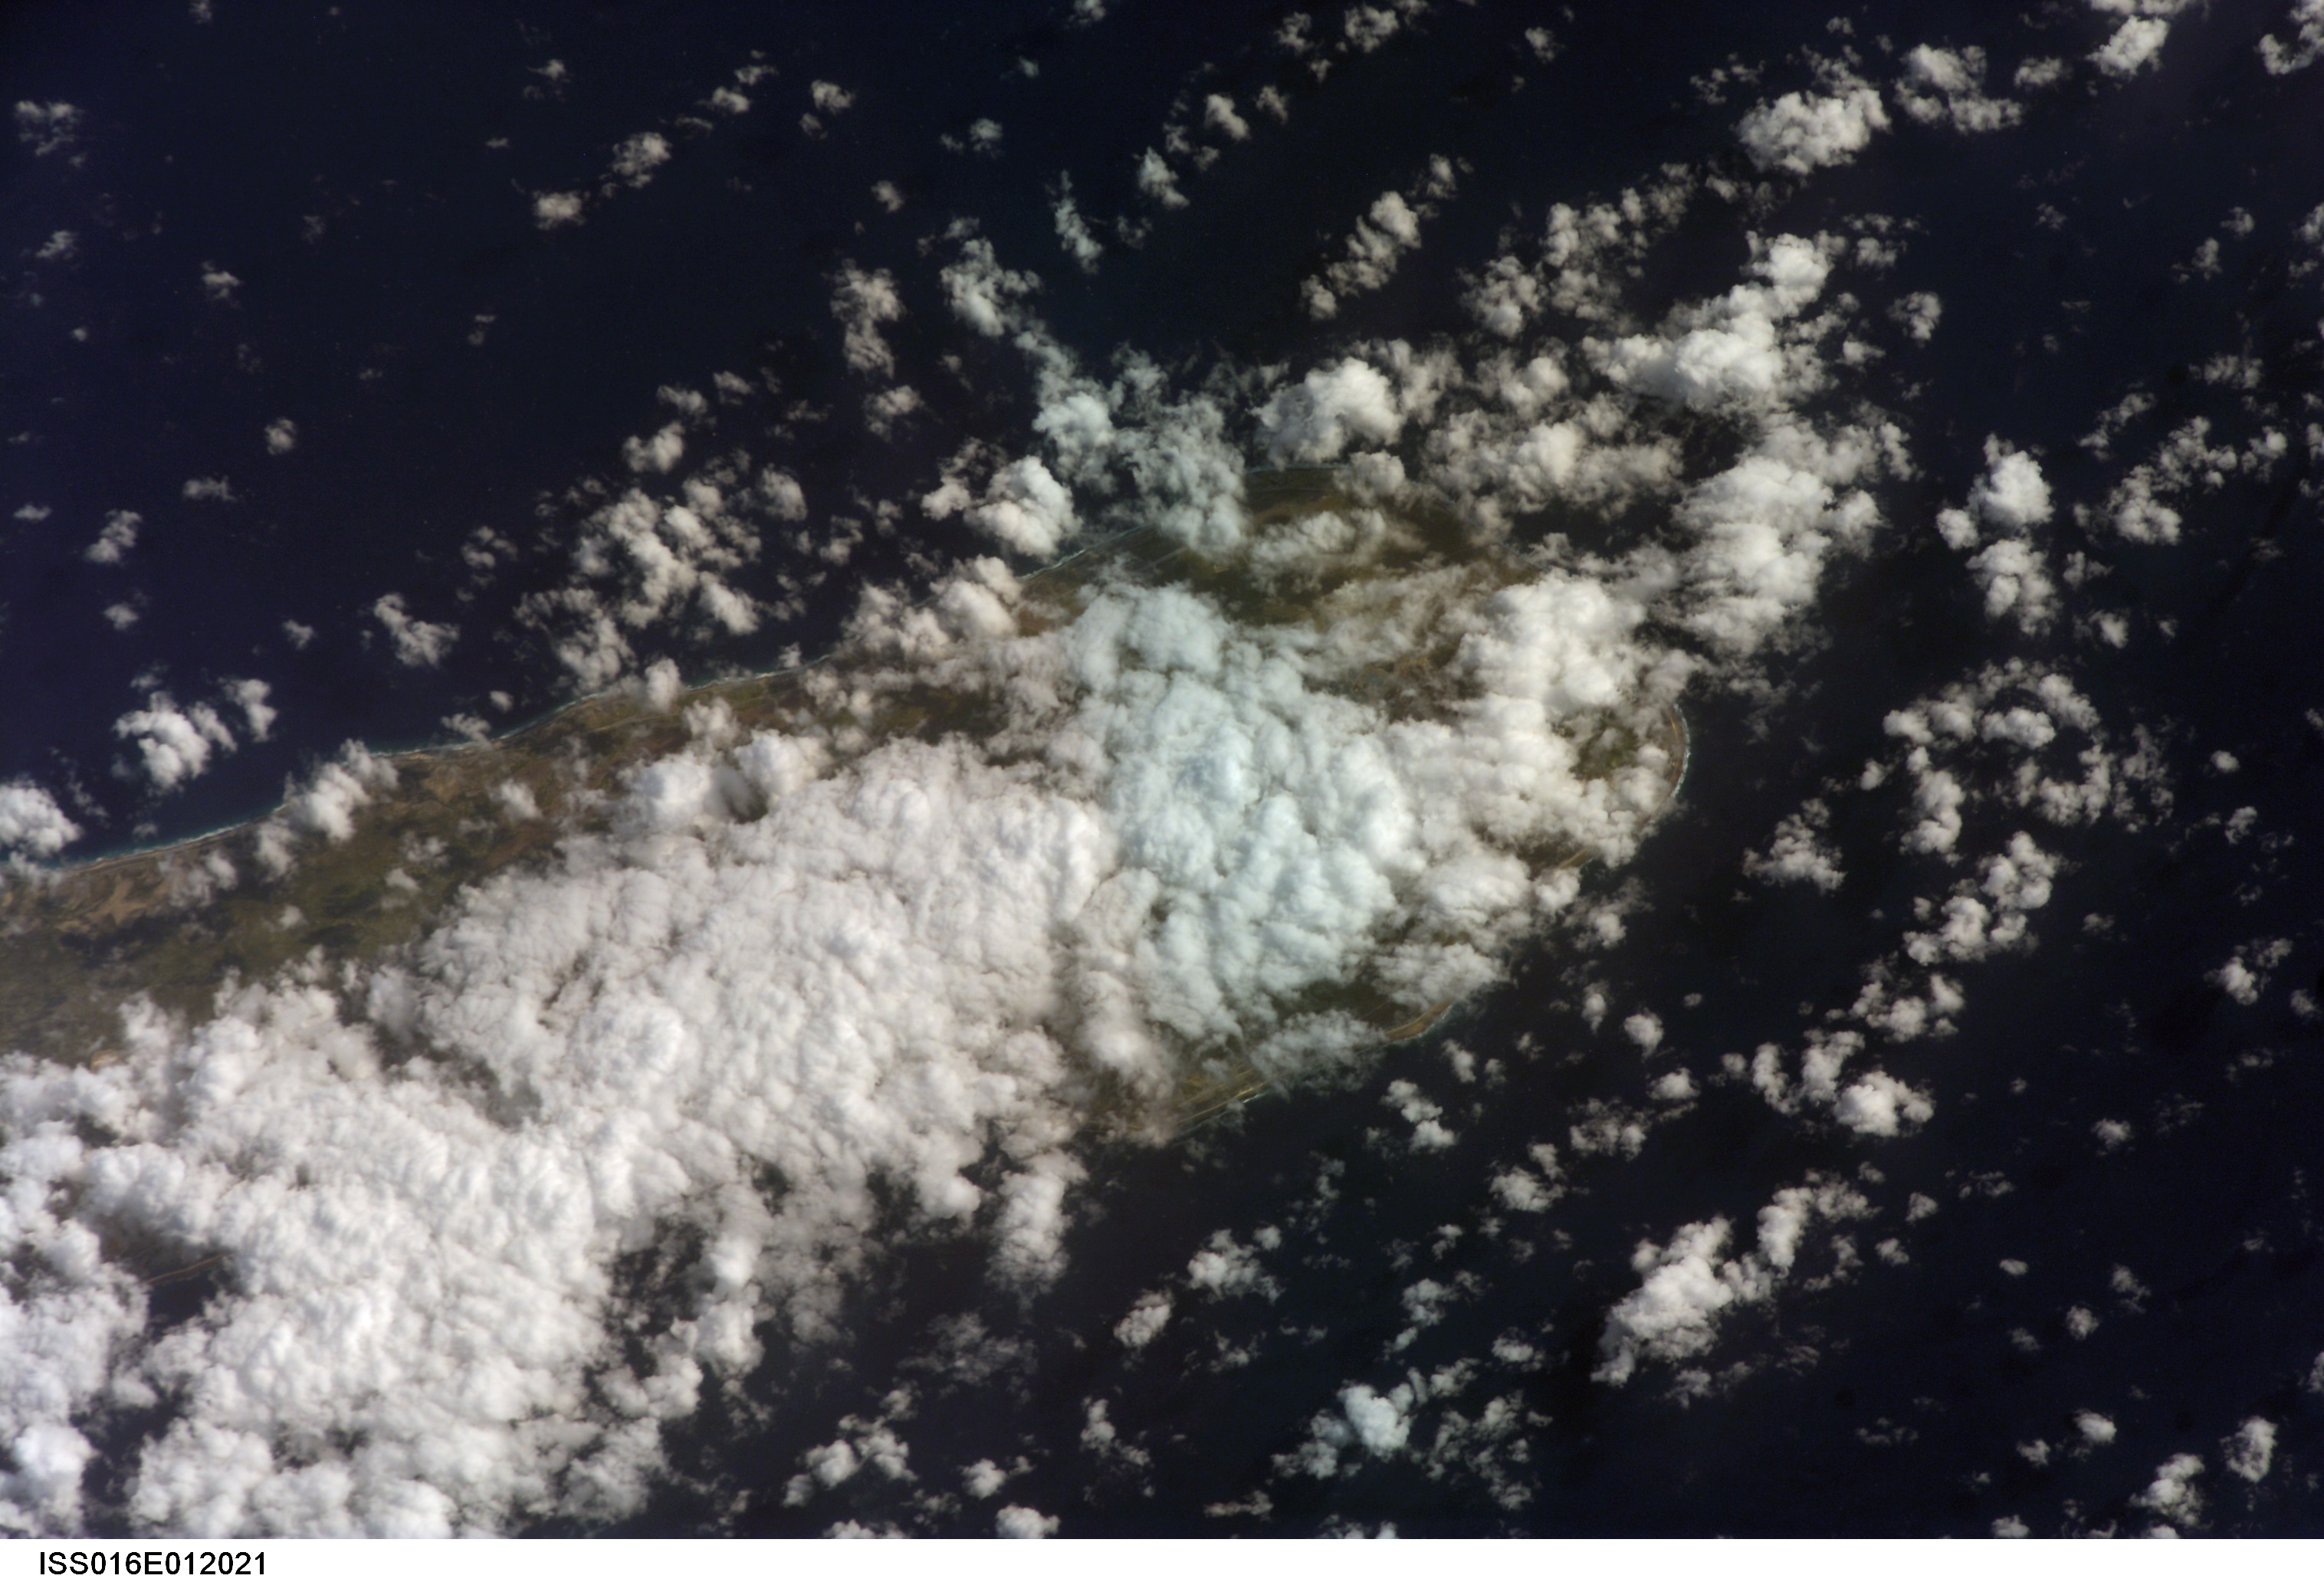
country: KIRIBATI
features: CHRISTMAS I., REEFS, SE. POINT
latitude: 1.7
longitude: -157.2
